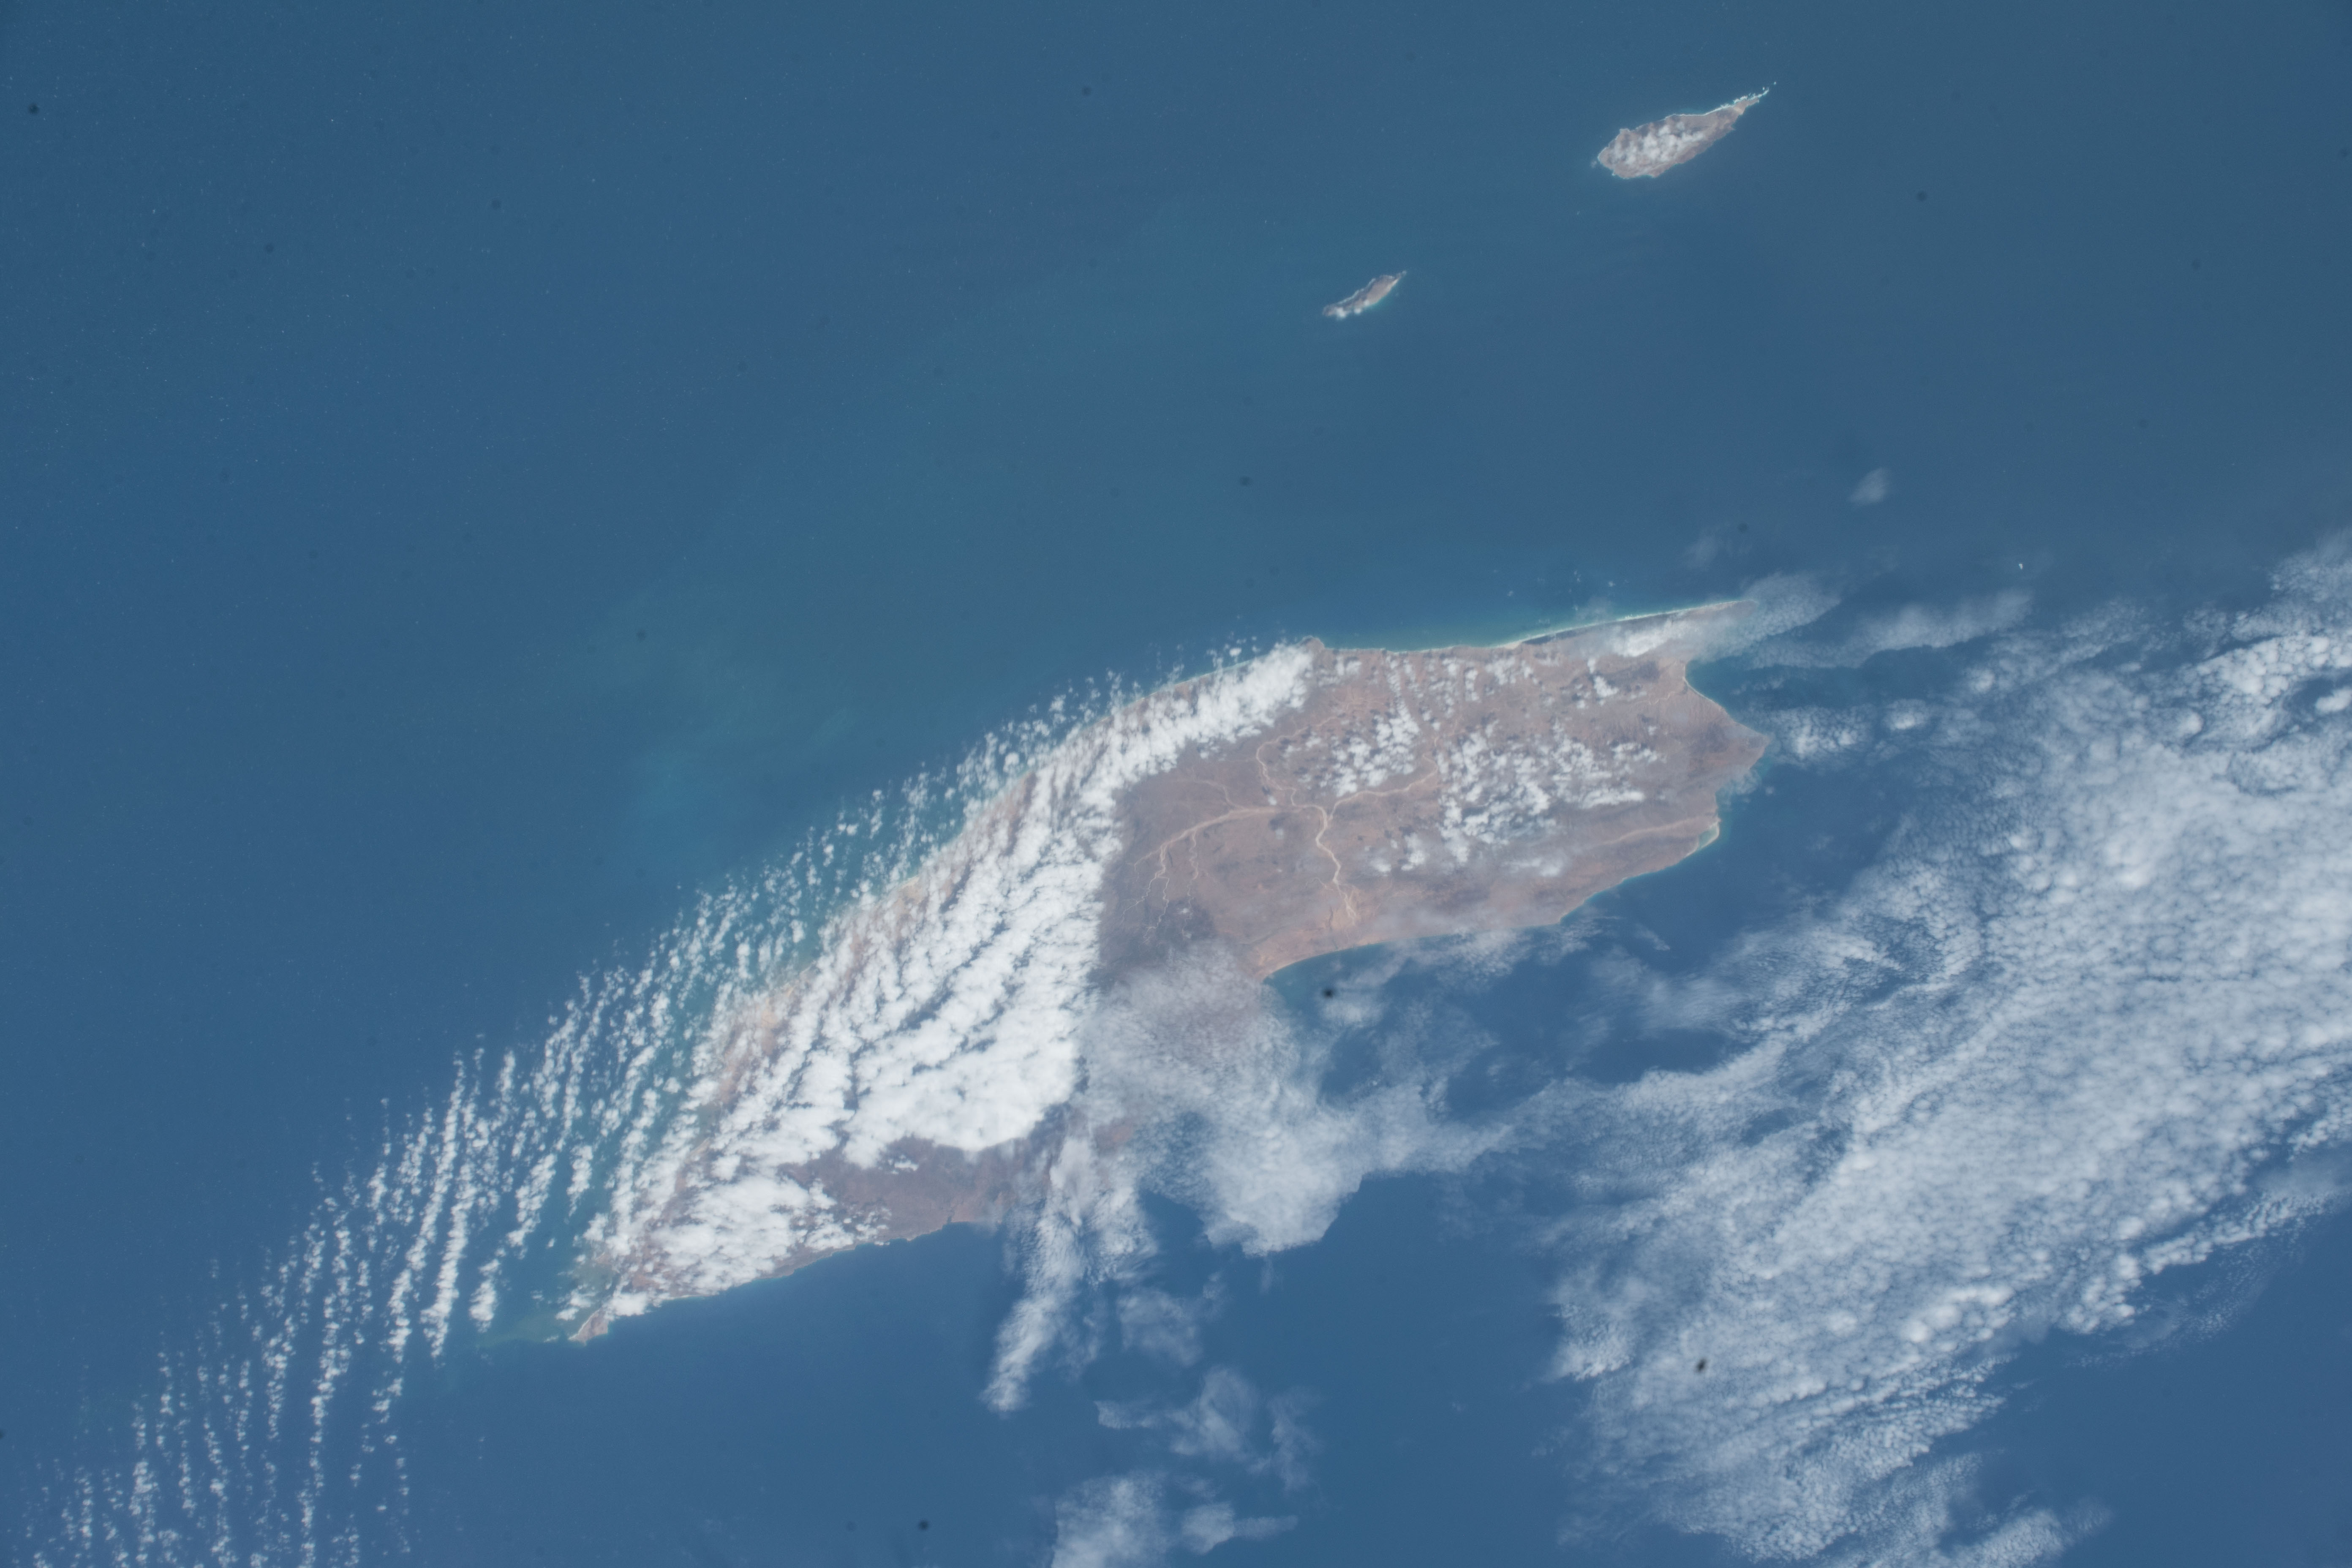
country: SOCOTRA
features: GULF OF ADEN, HAJHIR MOUNTAINS, ISLAND
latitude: 12.5
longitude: 53.8
